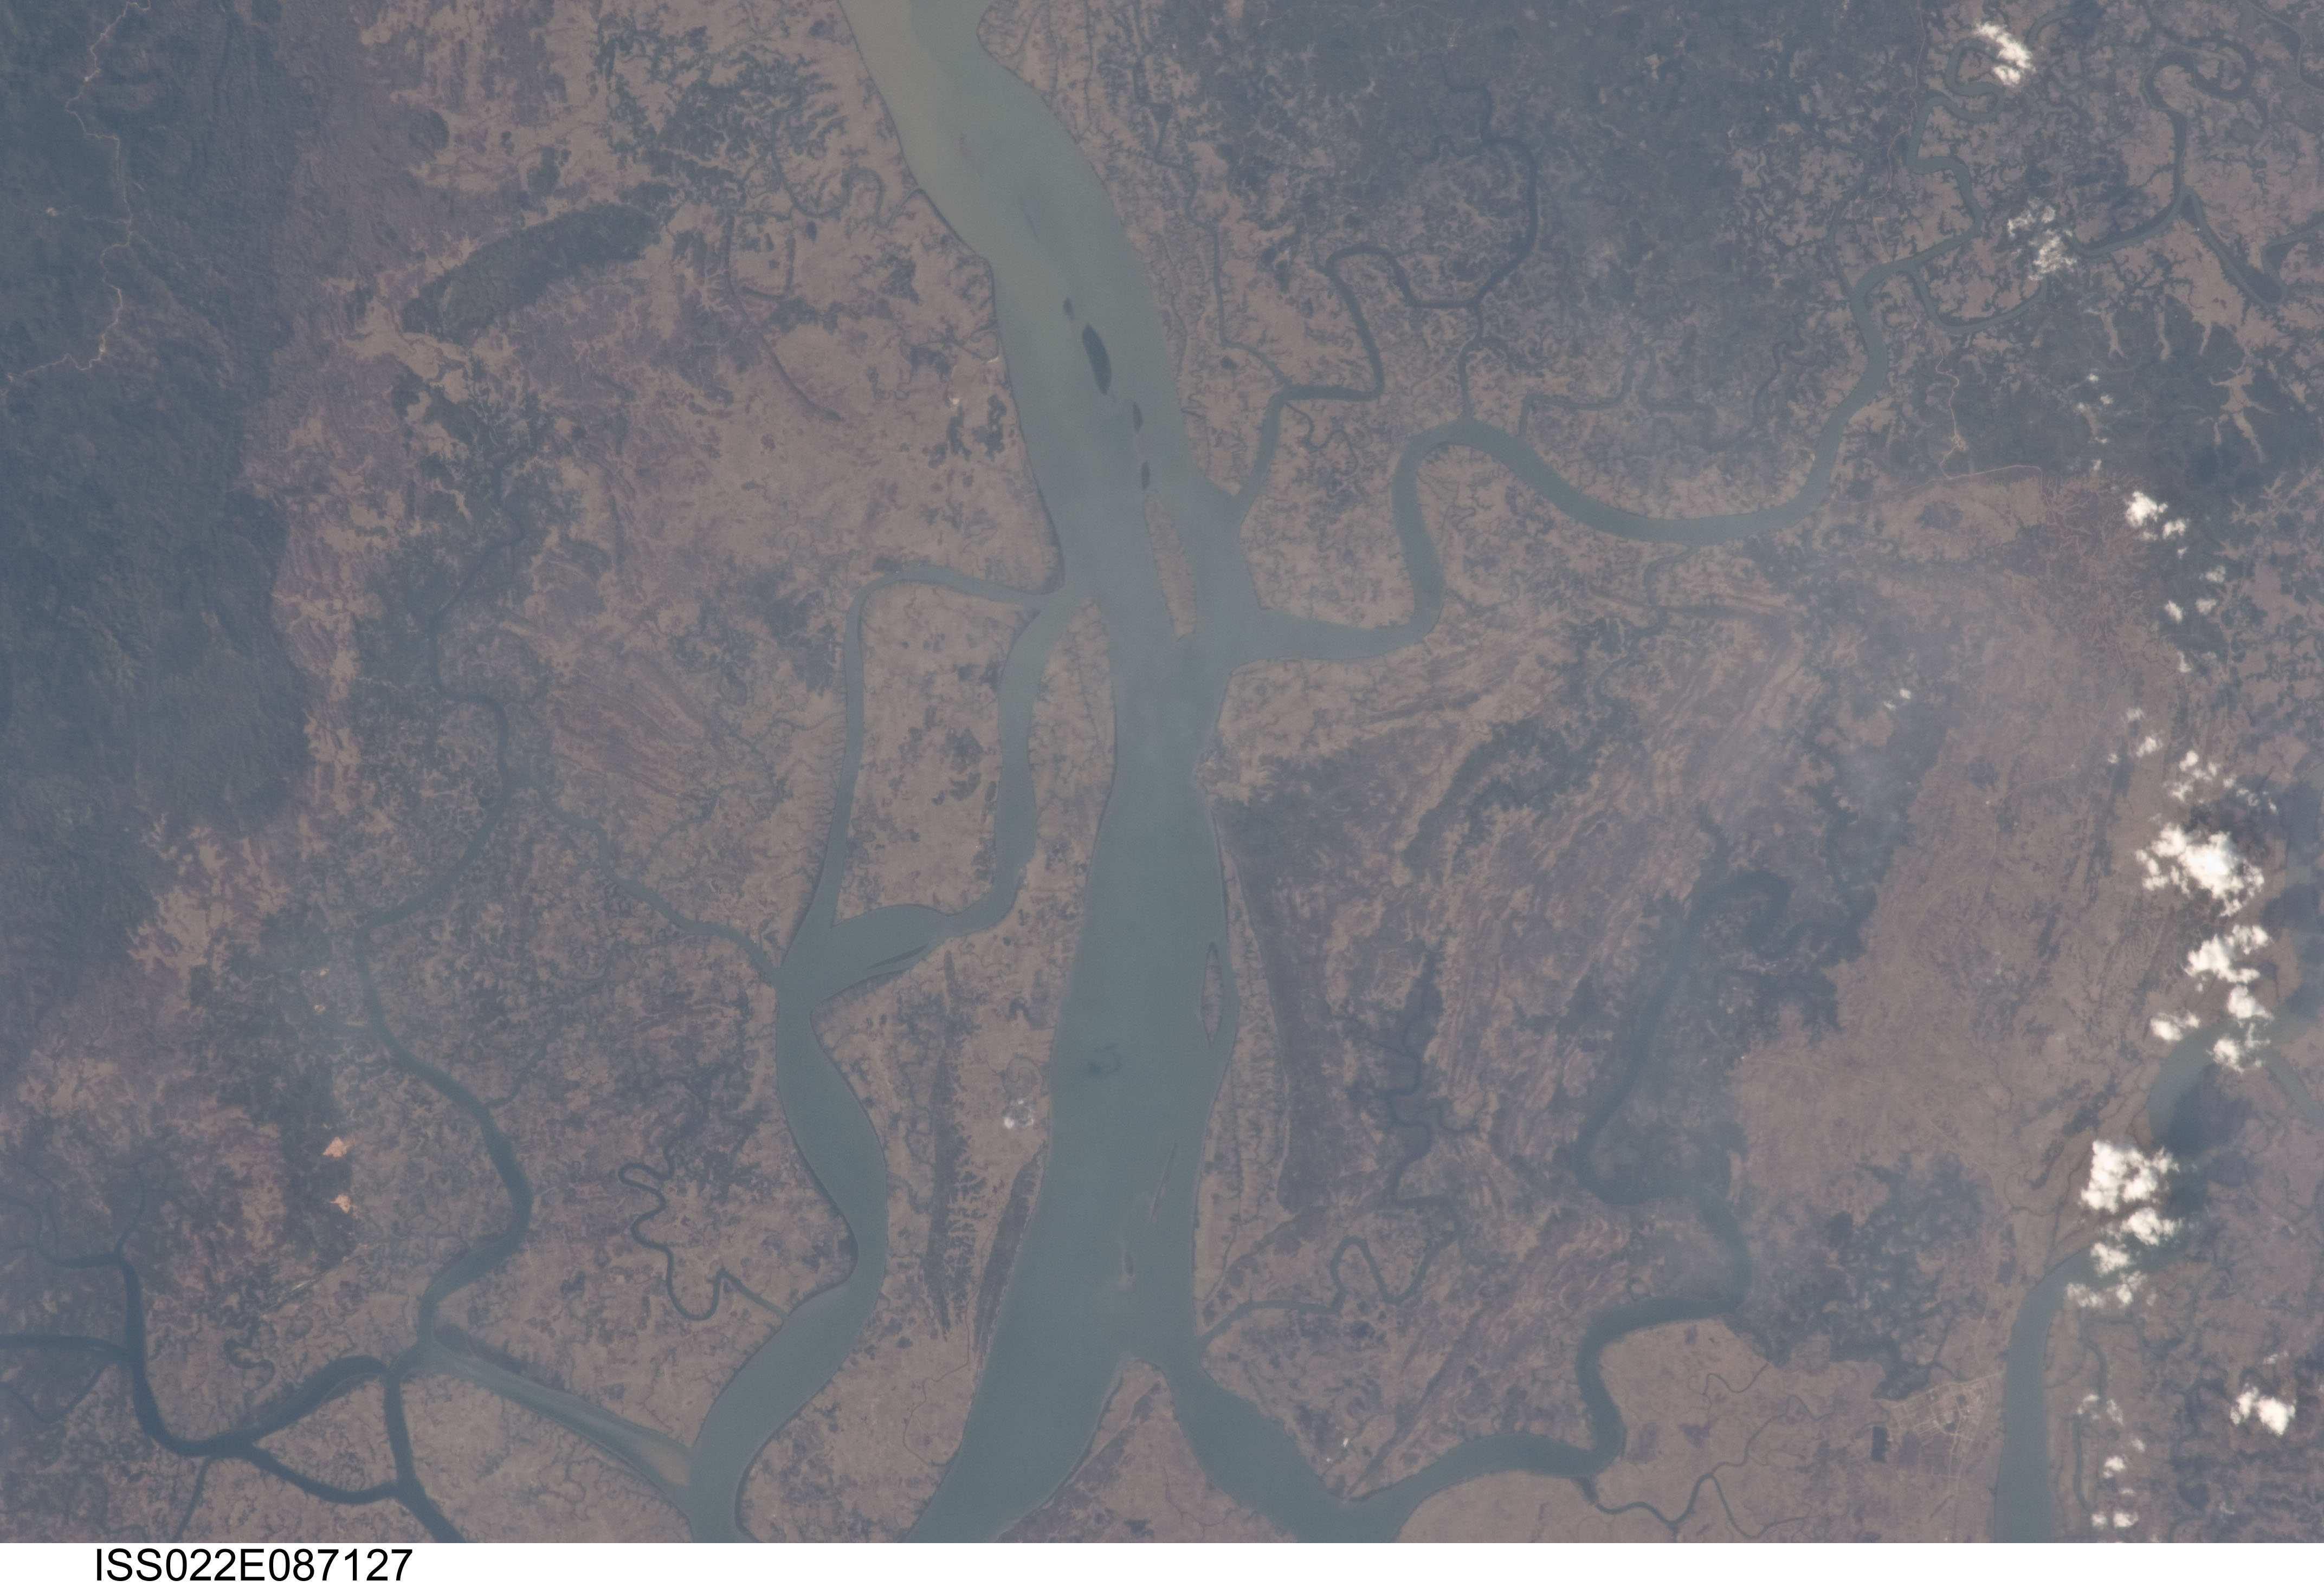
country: MYANMAR (BURMA)
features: IRRAWADDY DELTA, BASSEIN R., VILLAGES
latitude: 16.3
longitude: 94.7
